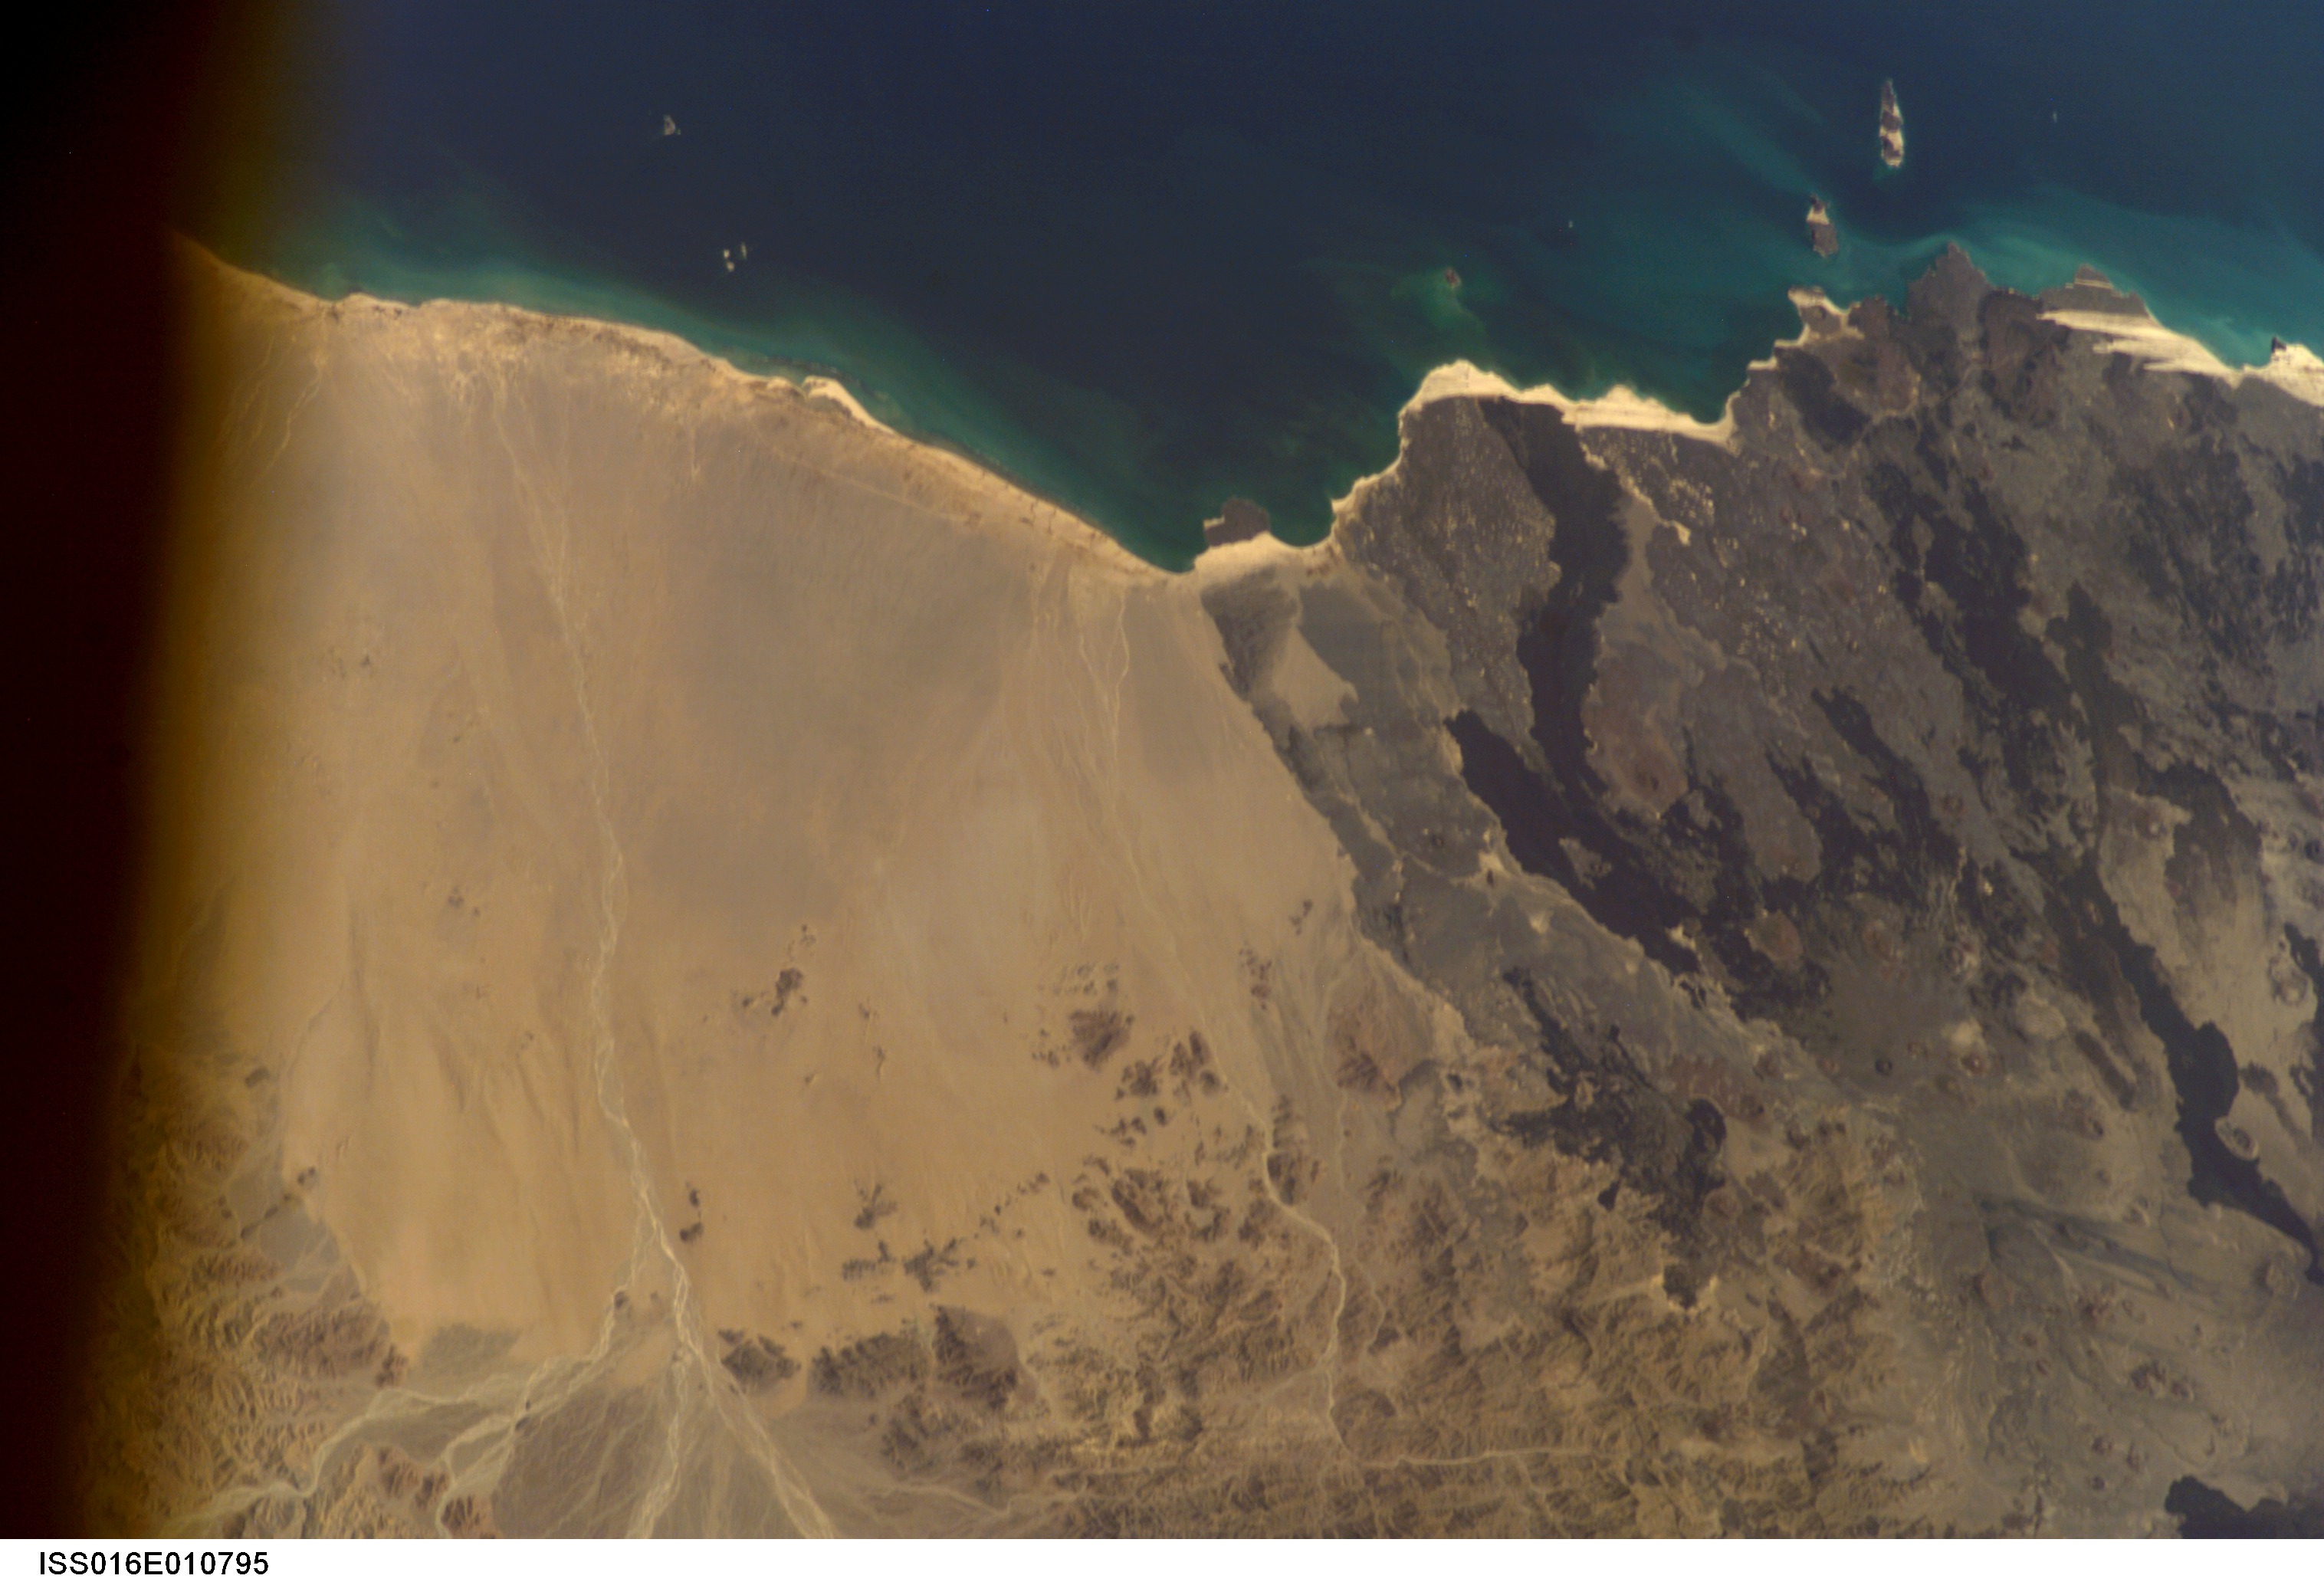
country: ERITREA
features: RED S. COAST, DES., LAVA
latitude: 14.0
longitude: 41.5
